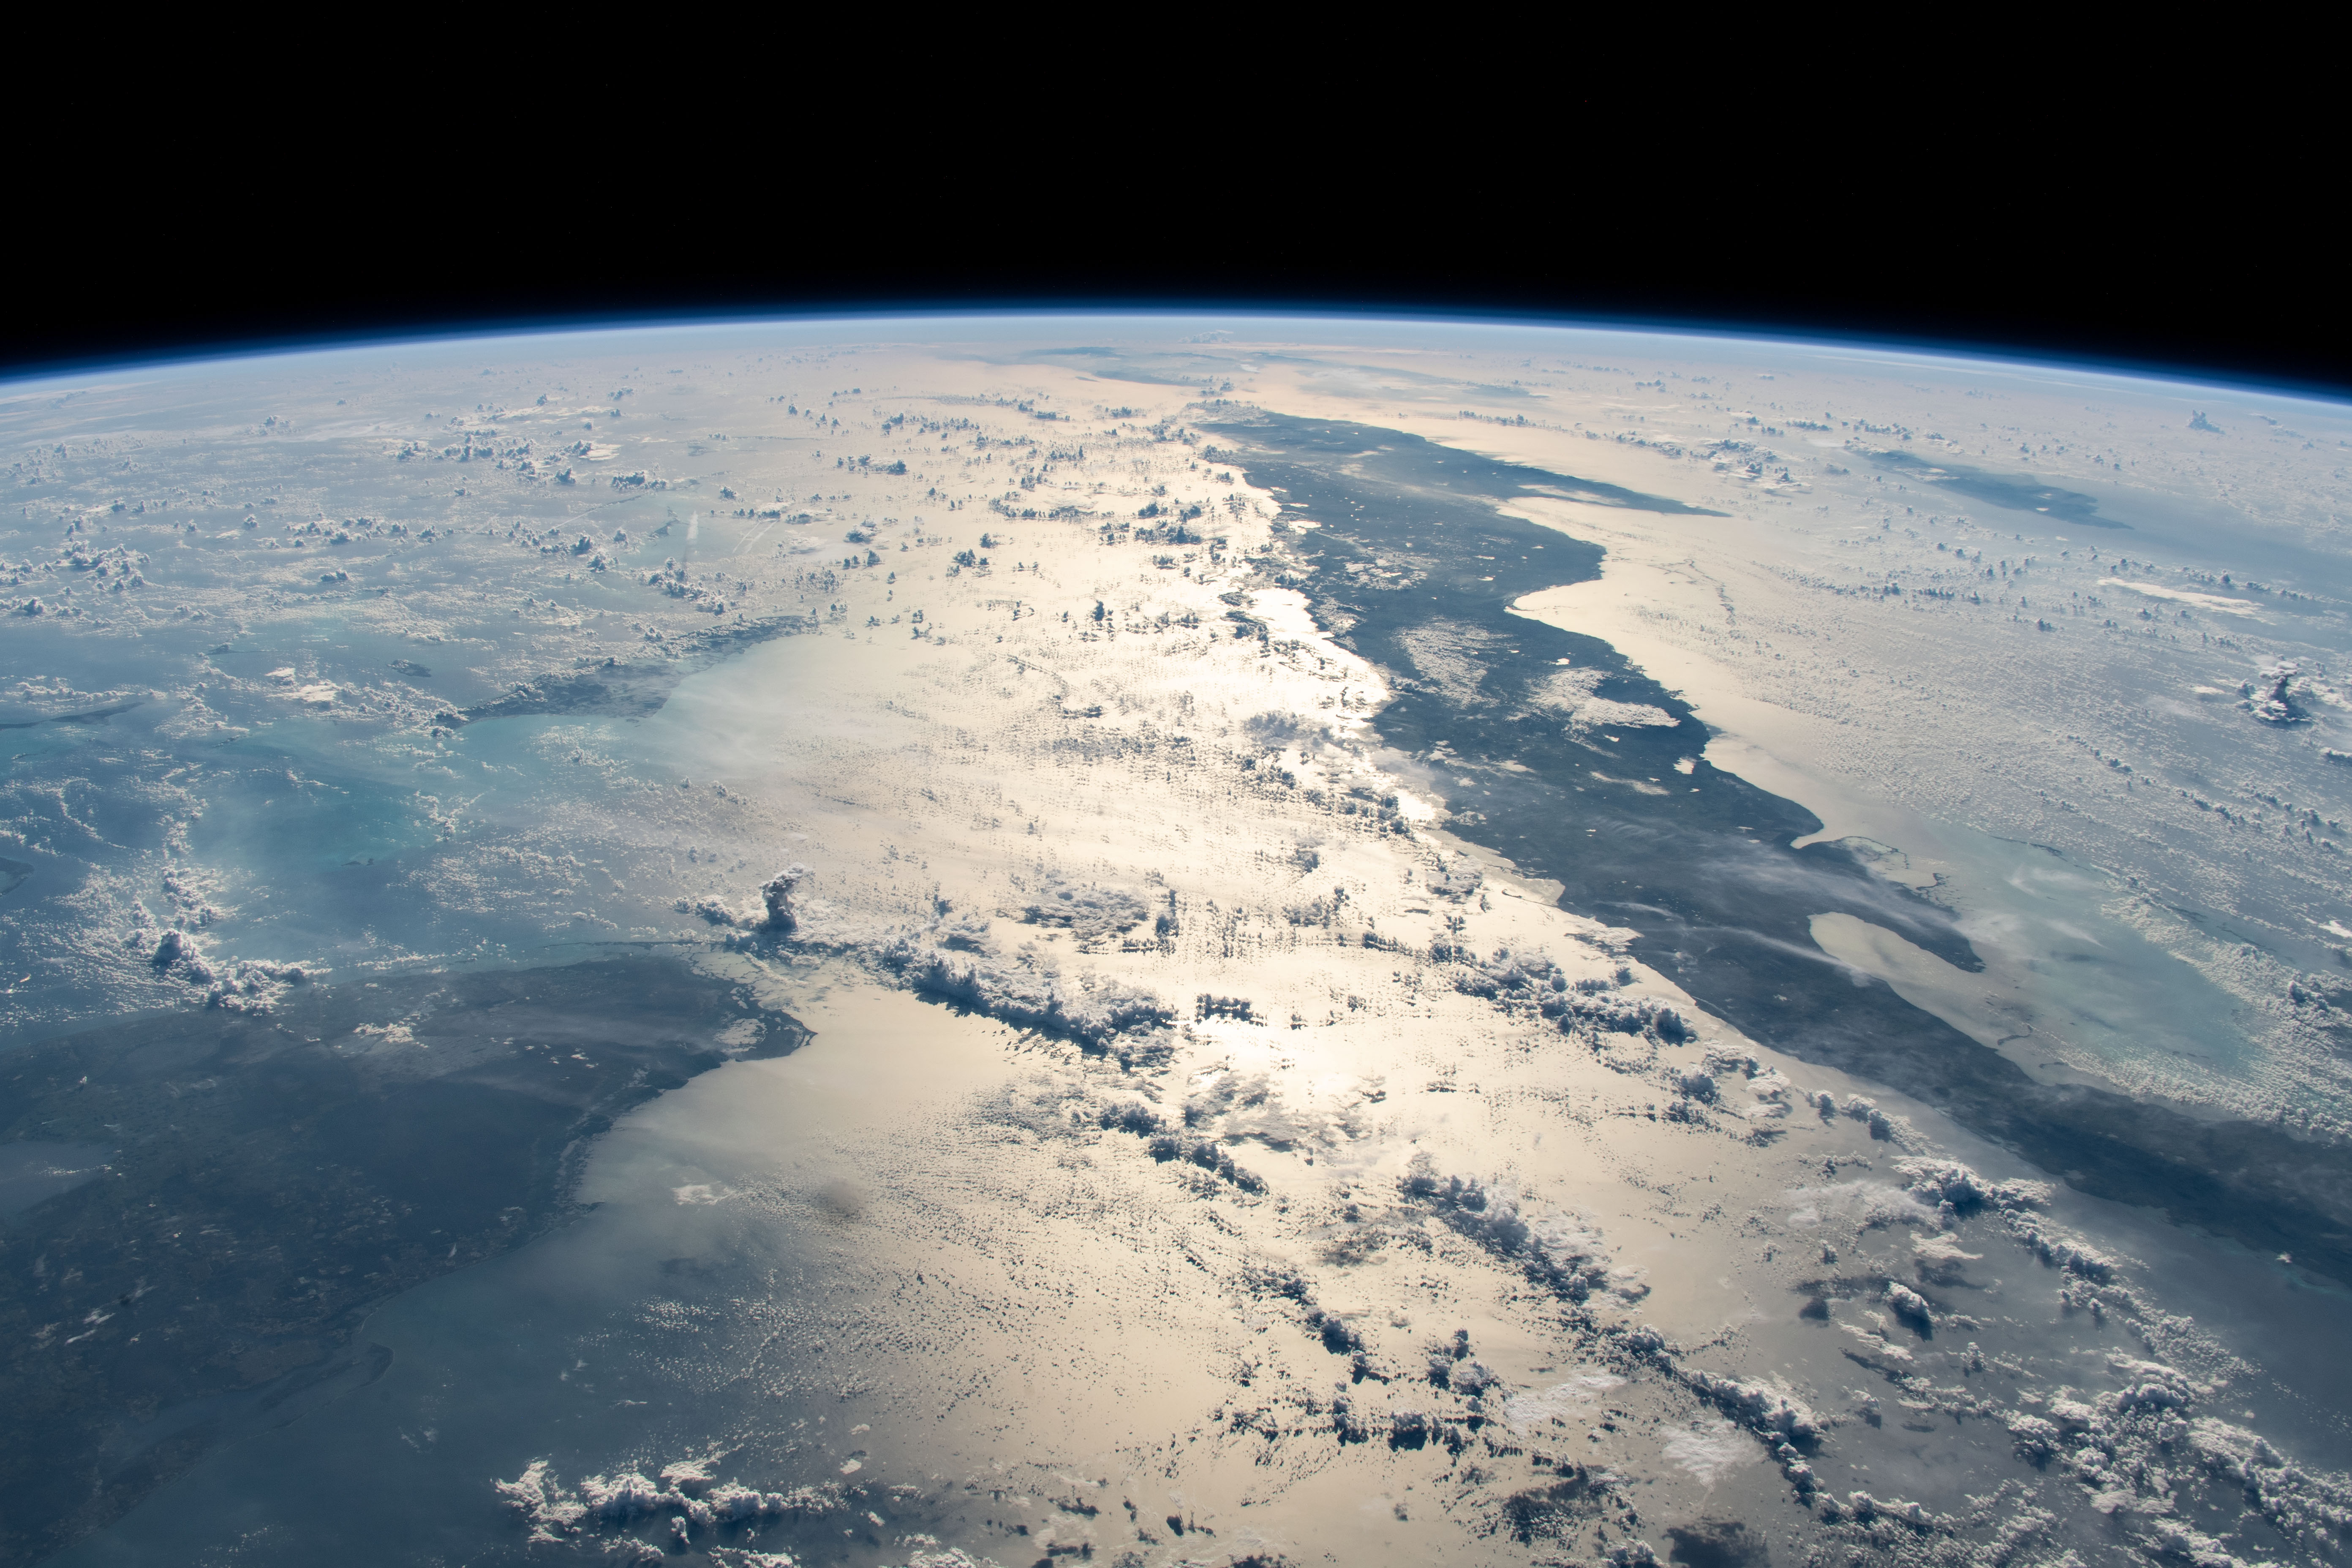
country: CUBA
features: CUBA
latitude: 23.5
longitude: -79.5
